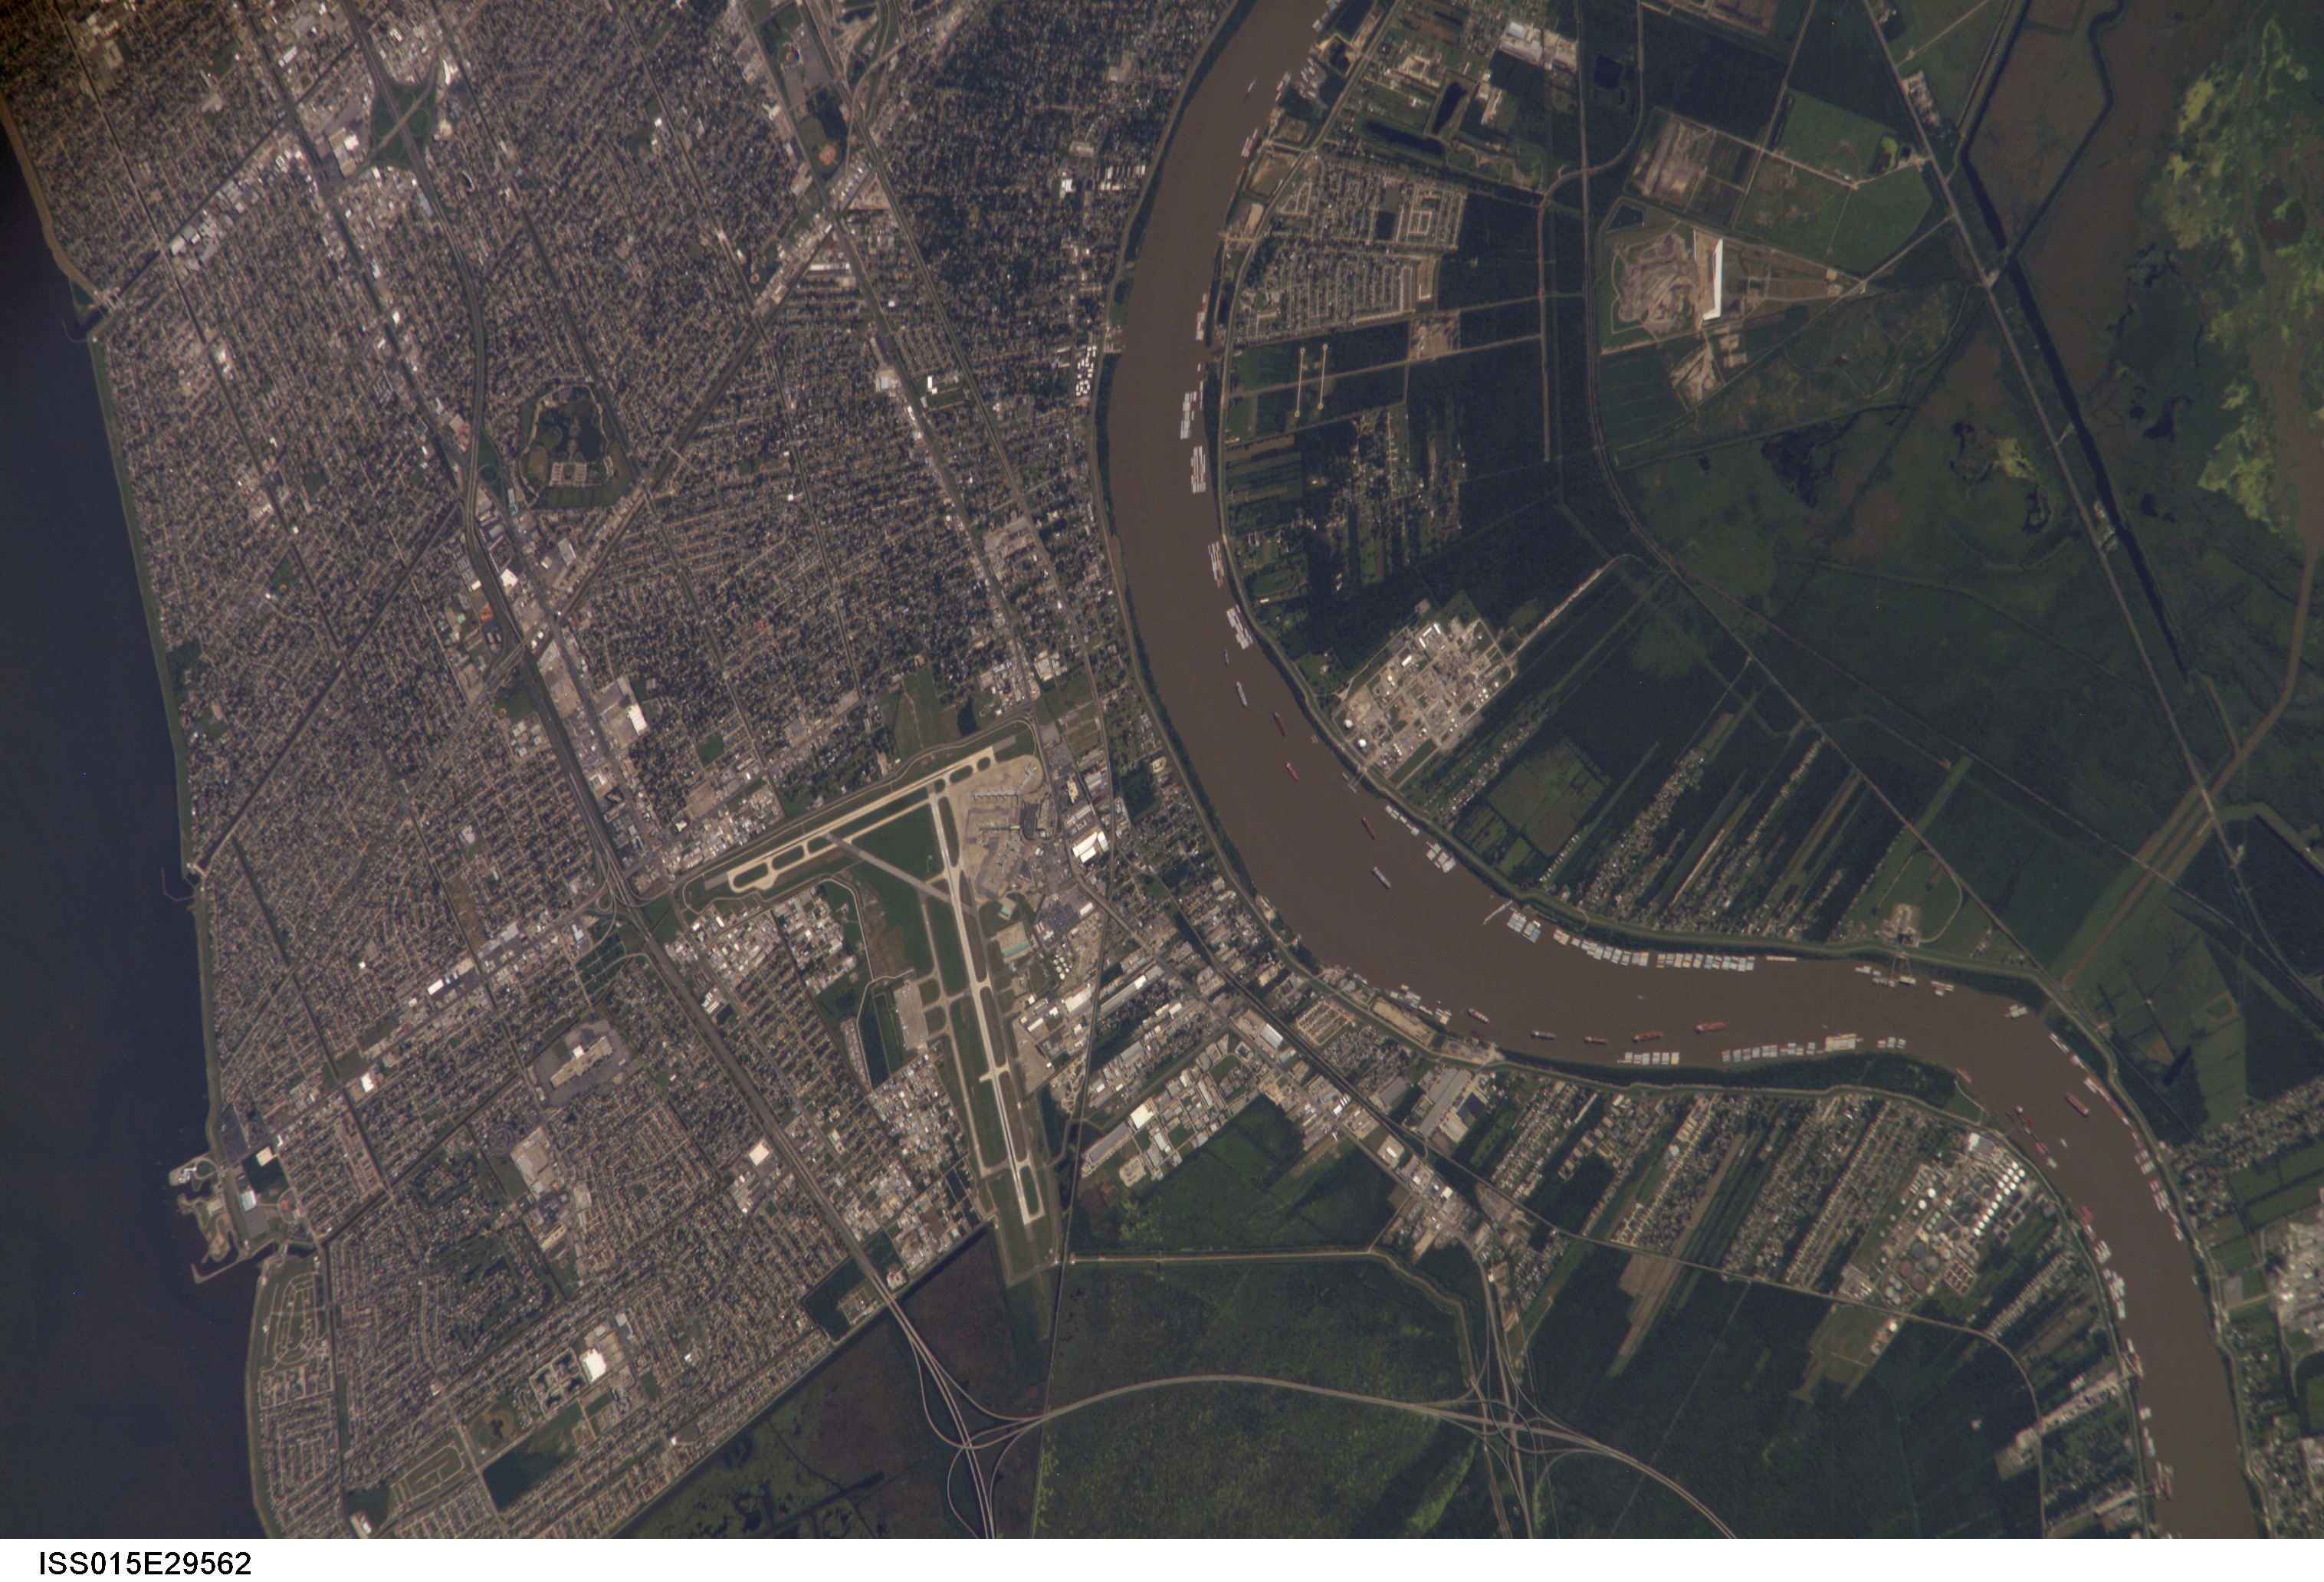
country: USA-LOUISIANA
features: MISSISSIPPI R., KENNER, AIRPORT
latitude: 30.0
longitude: -90.3
